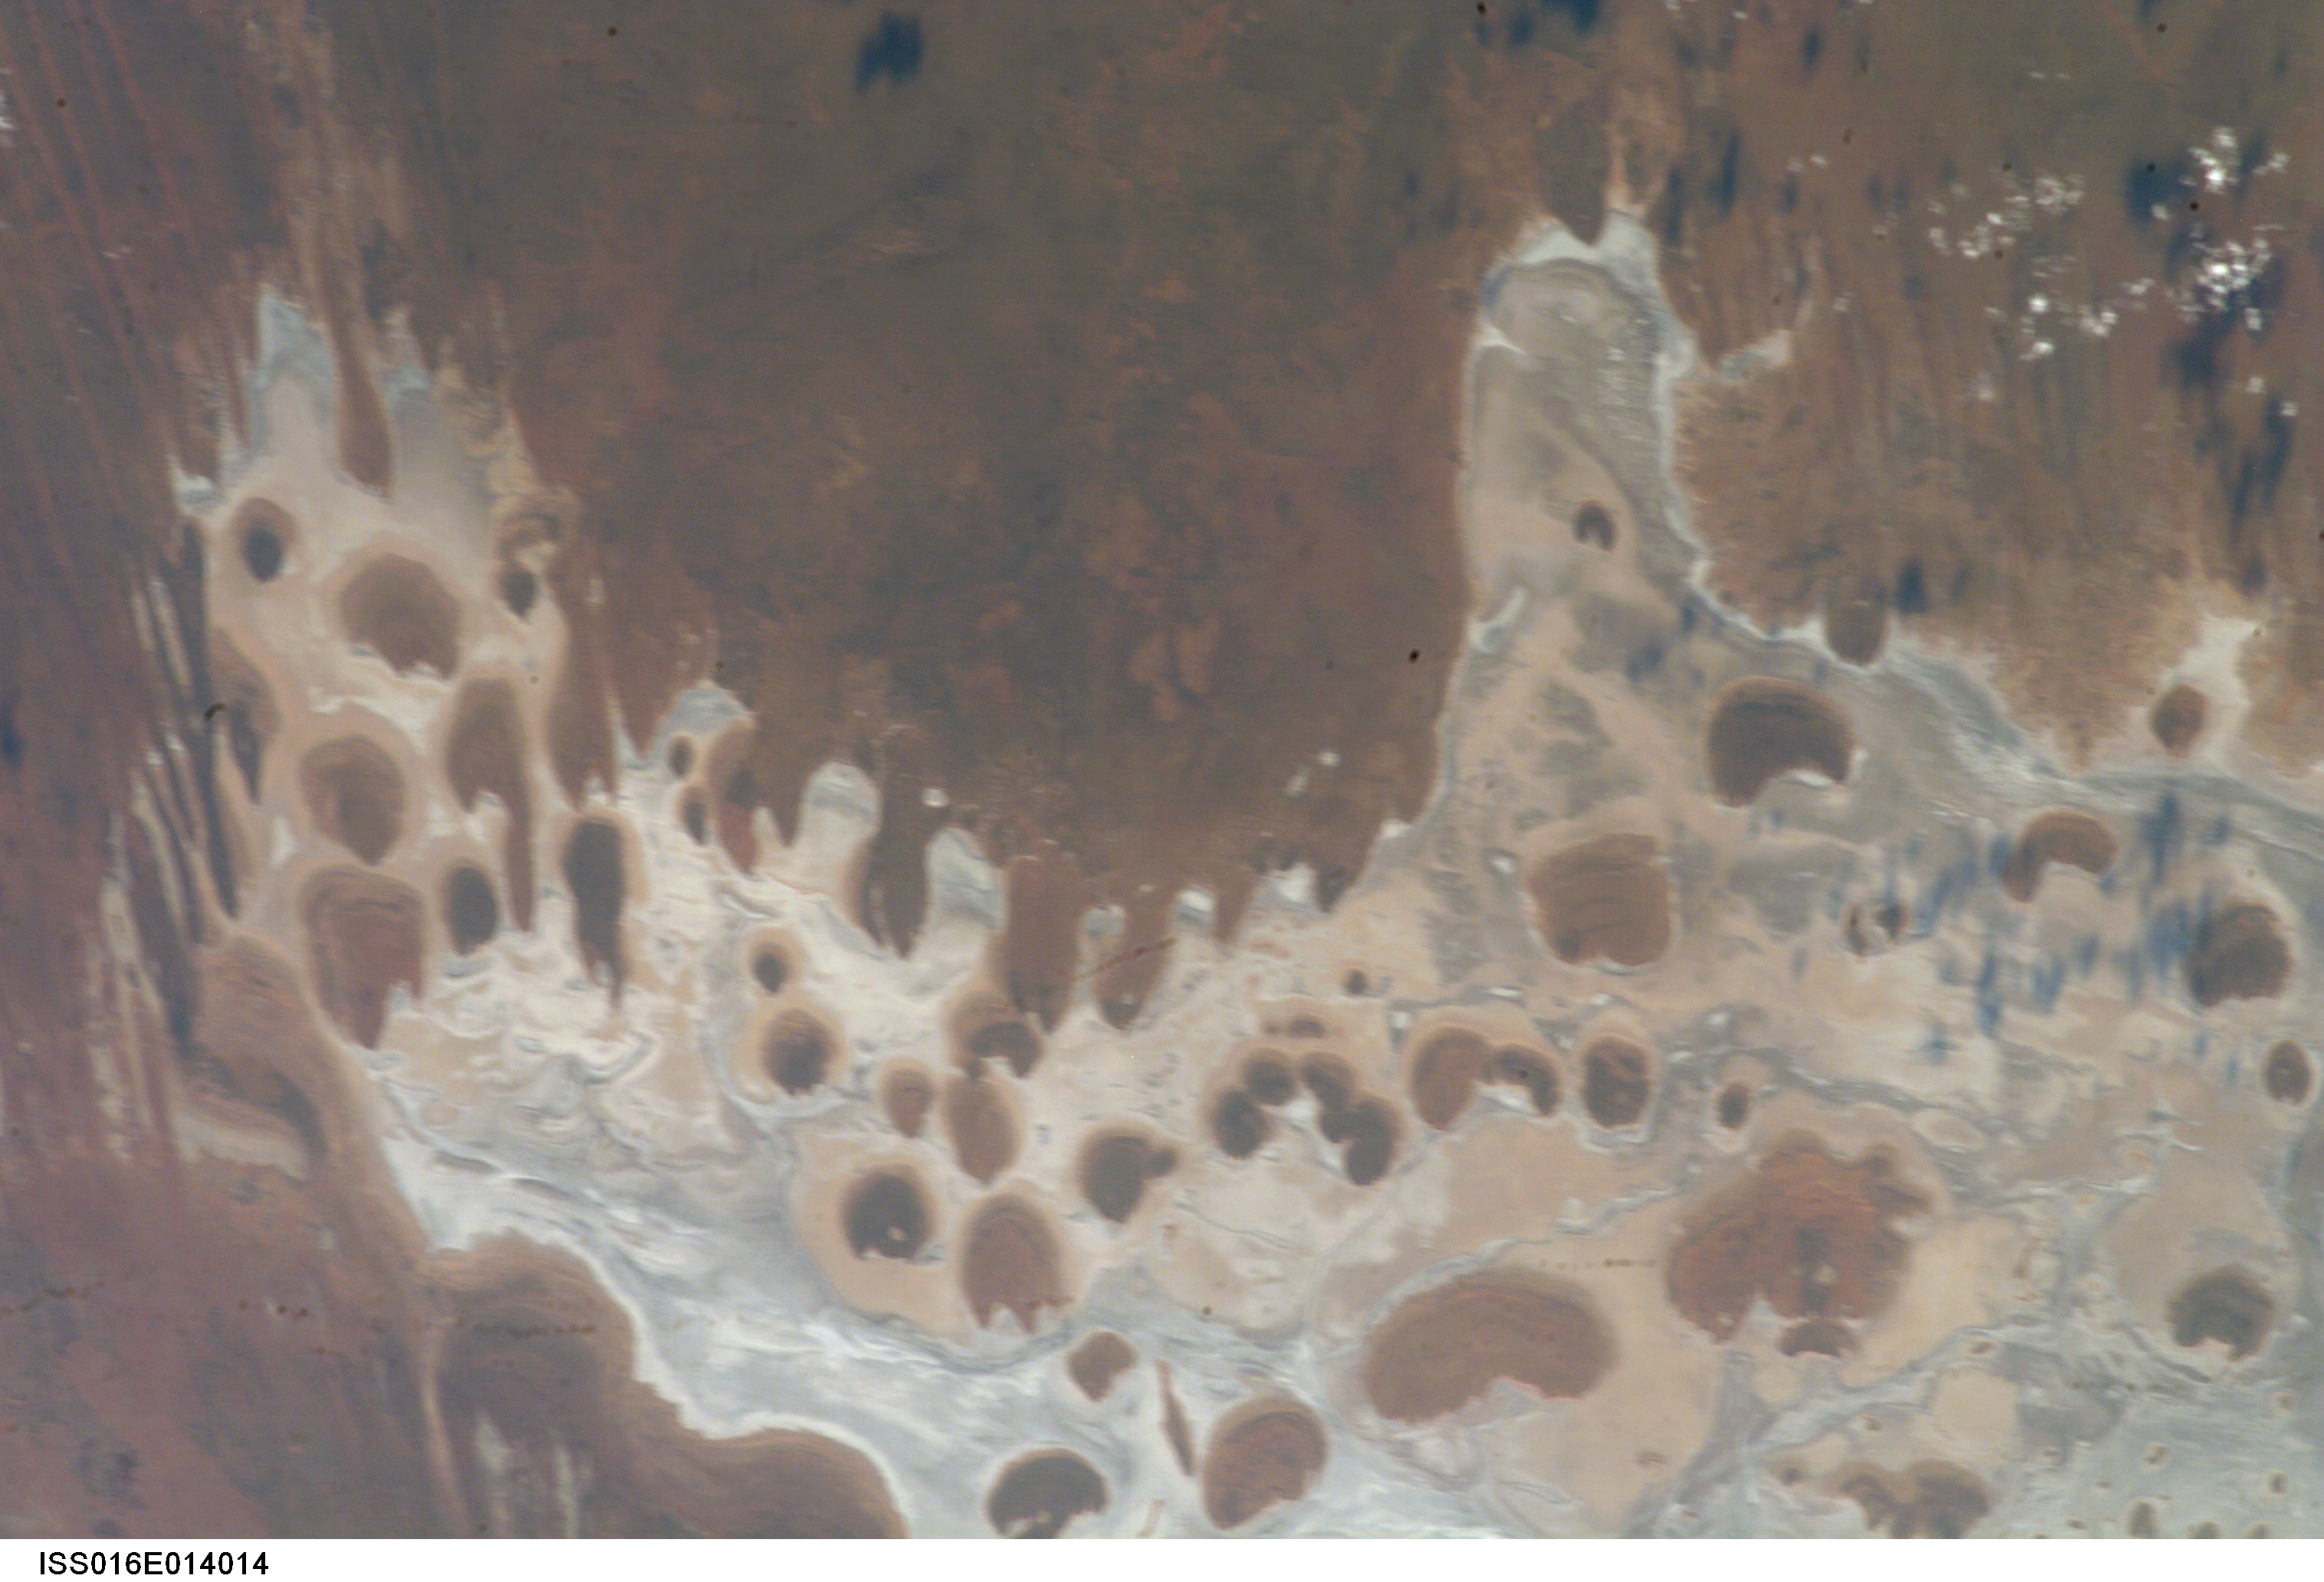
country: AUSTRALIA-WA
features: LAKE MACKAY, SOFT
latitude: -22.5
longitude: 129.0
